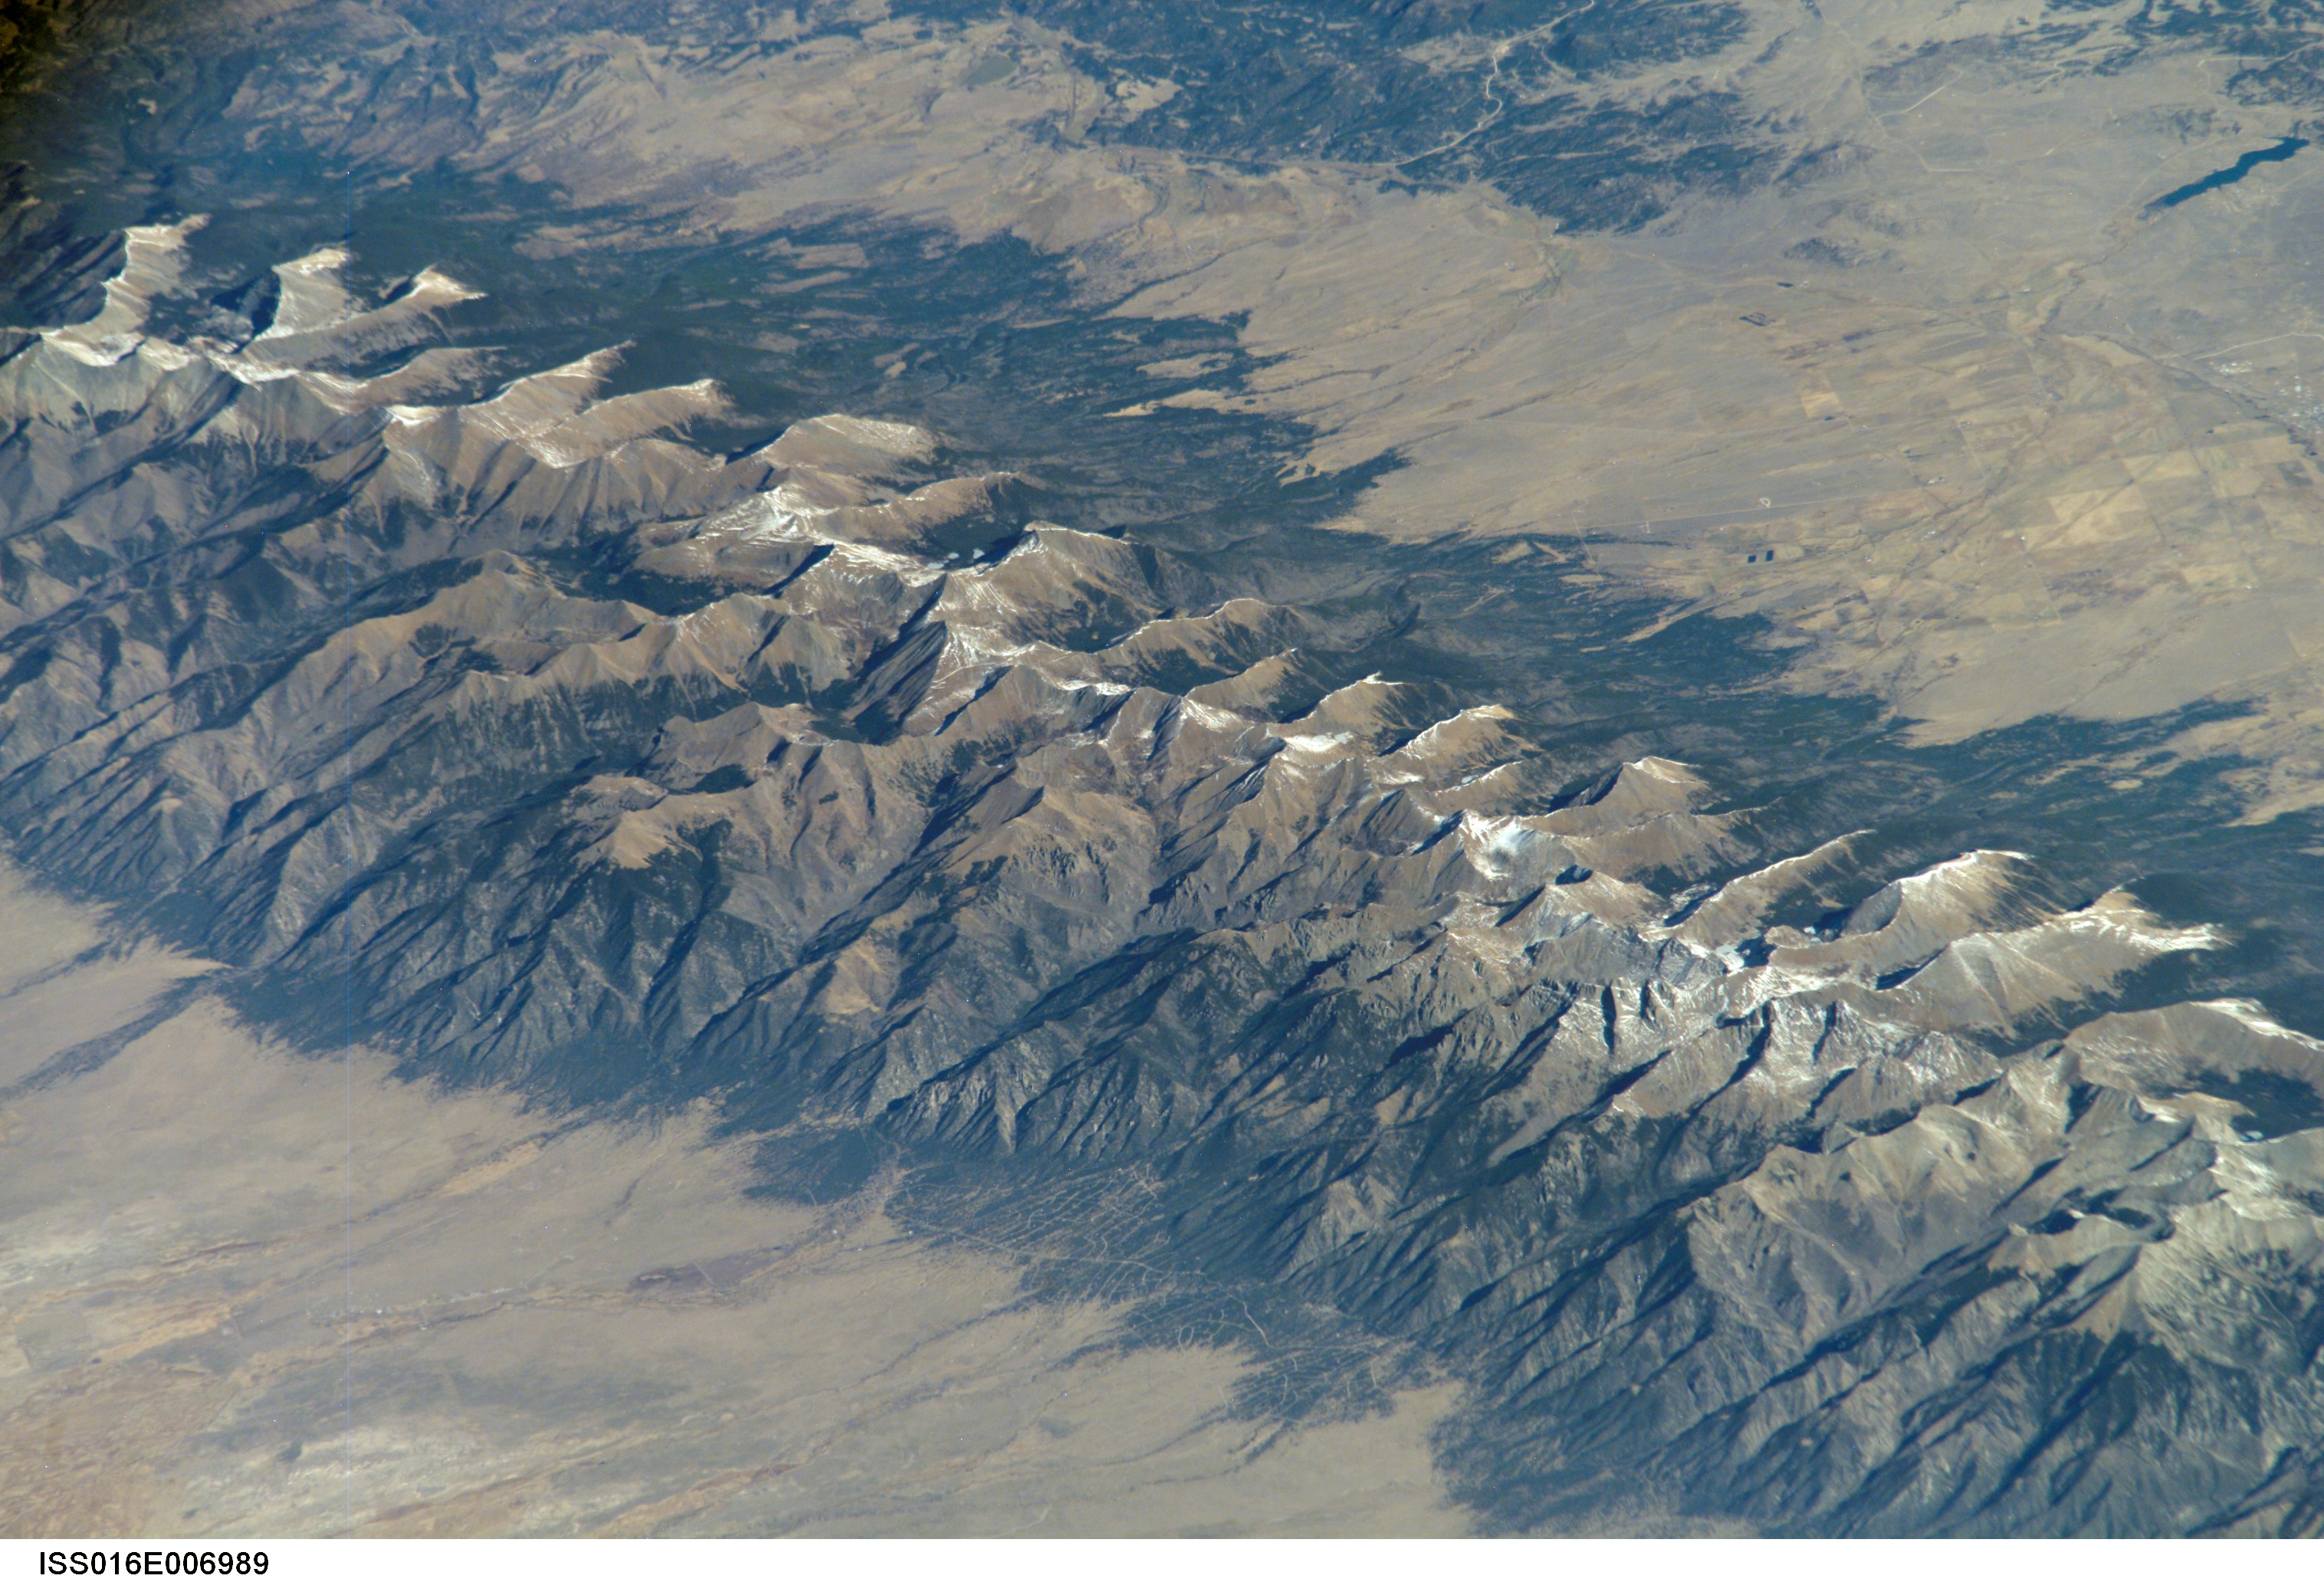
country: USA-COLORADO
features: SANGRE DE CRISTO MTS., CRESTONE
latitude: 38.1
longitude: -105.7
